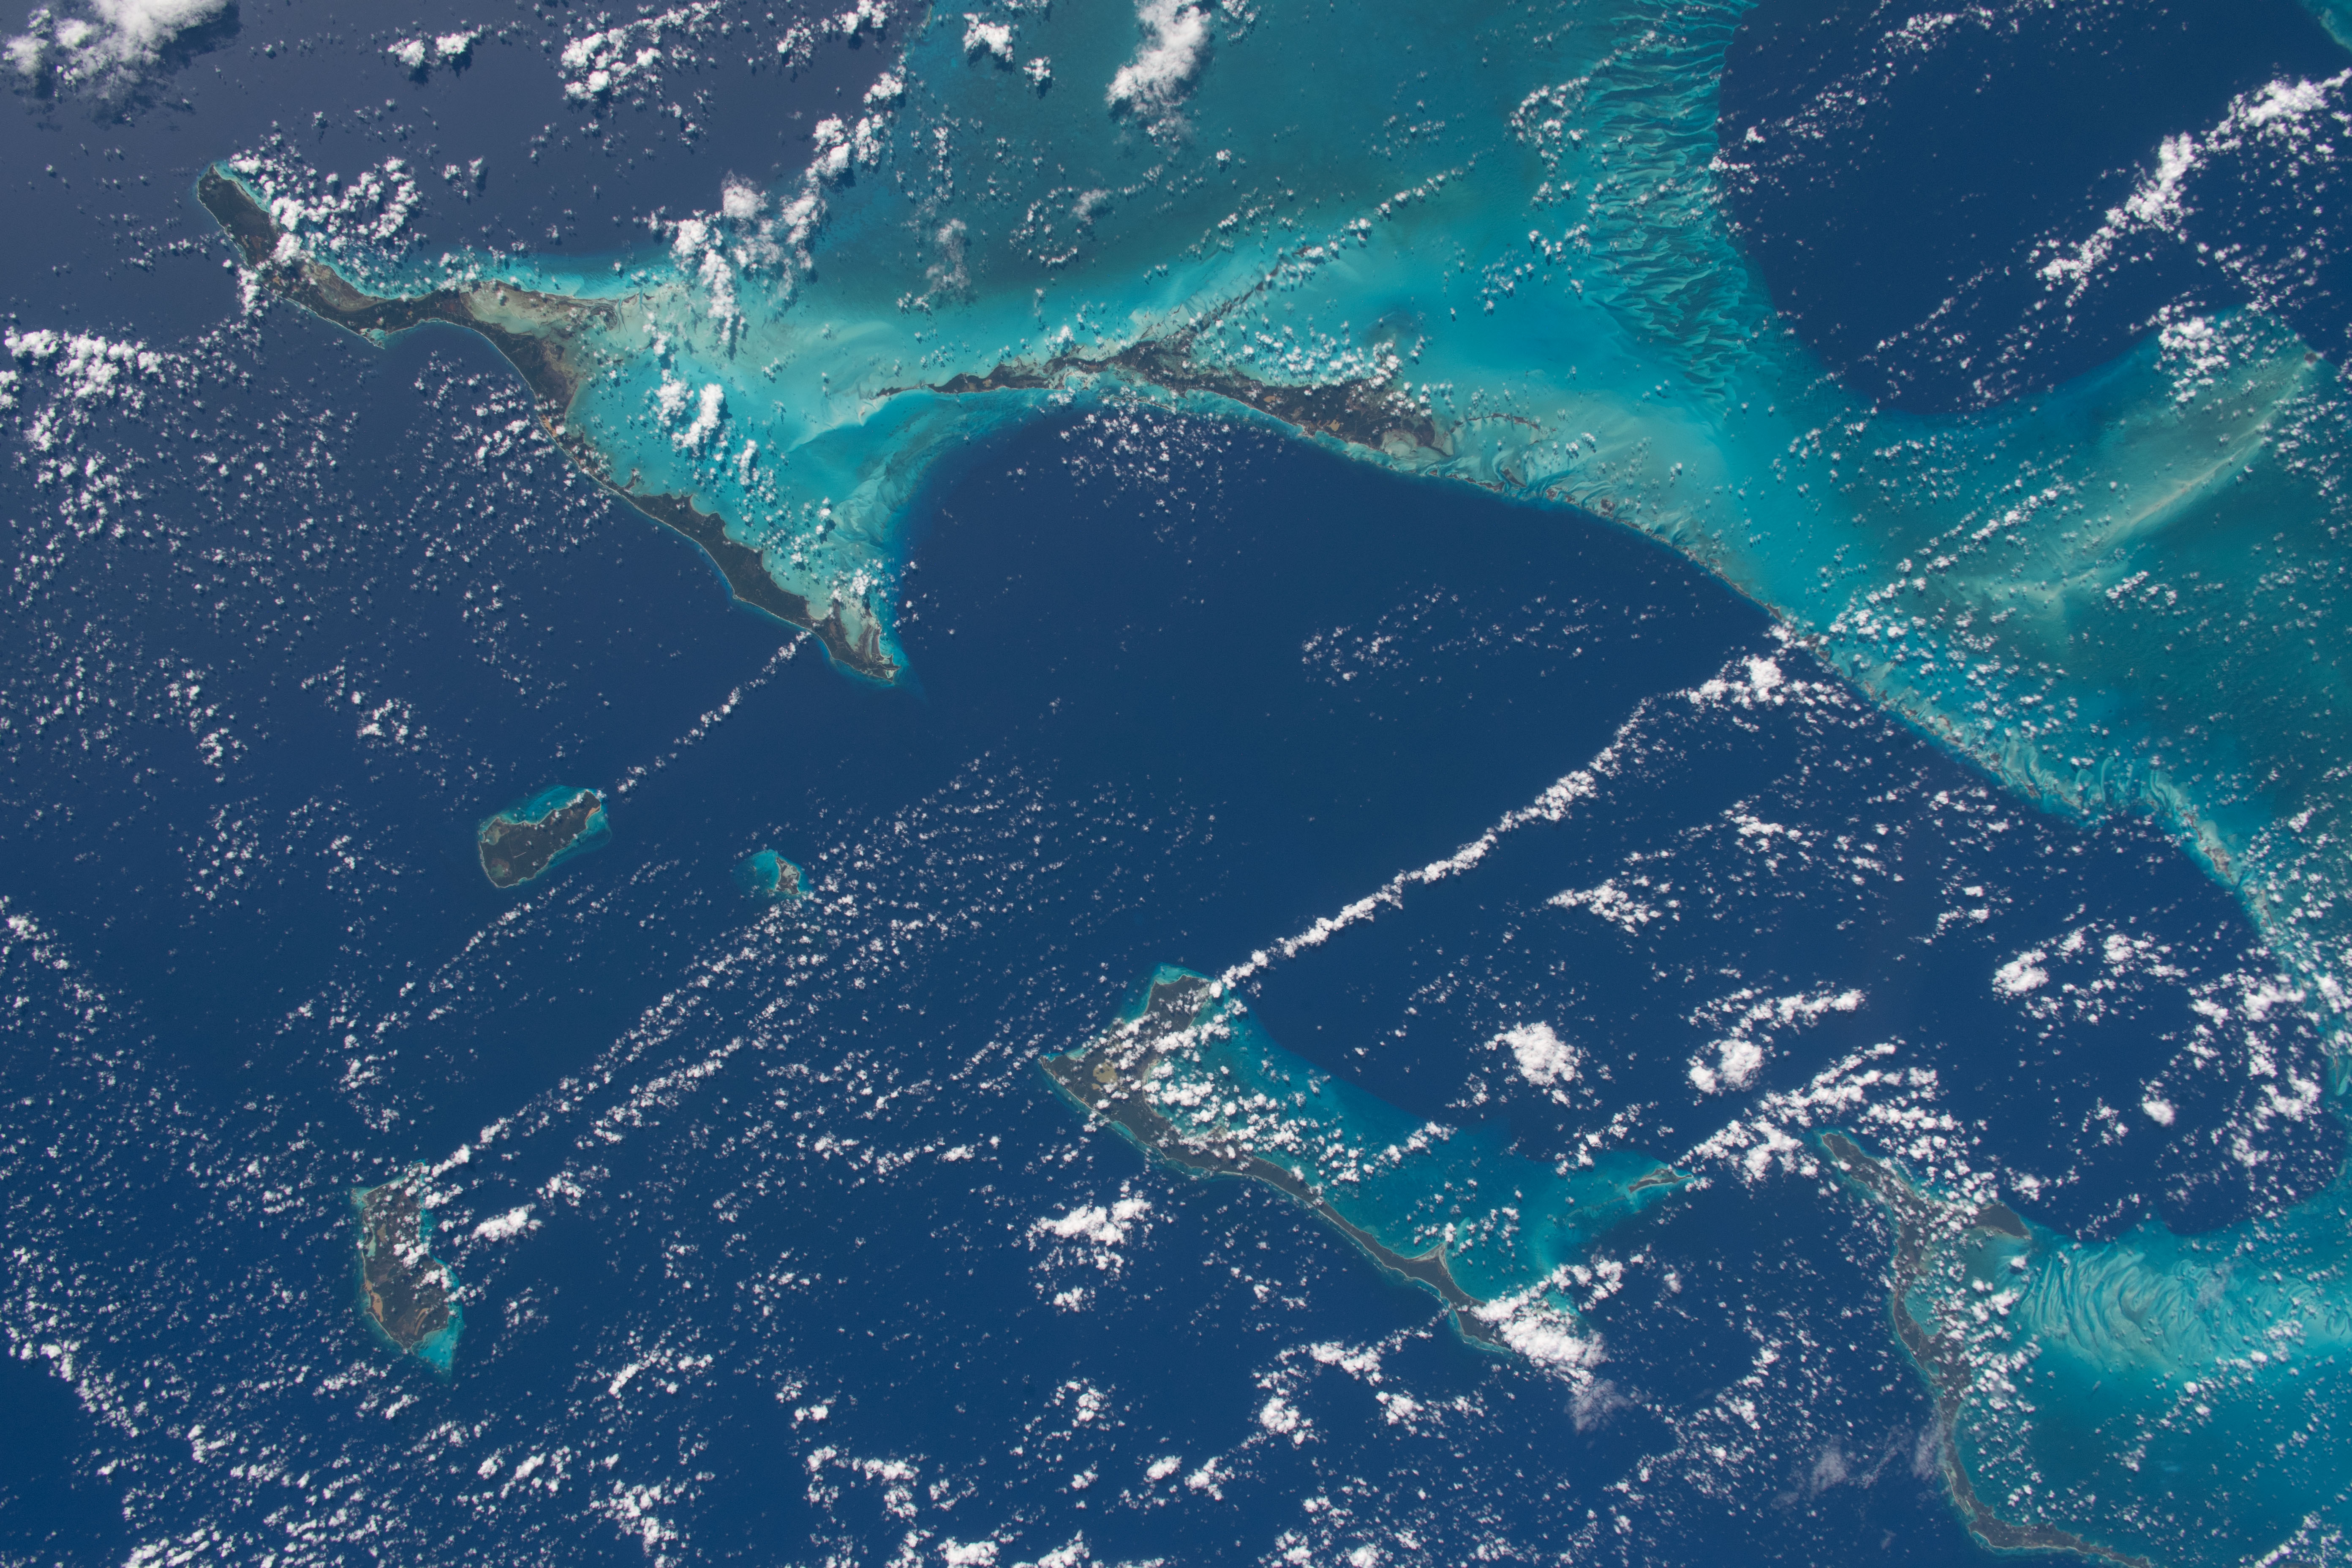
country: BAHAMAS
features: LONG ISLAND, EXUMA, CAT ISLAND
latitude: 24.0
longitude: -76.0
